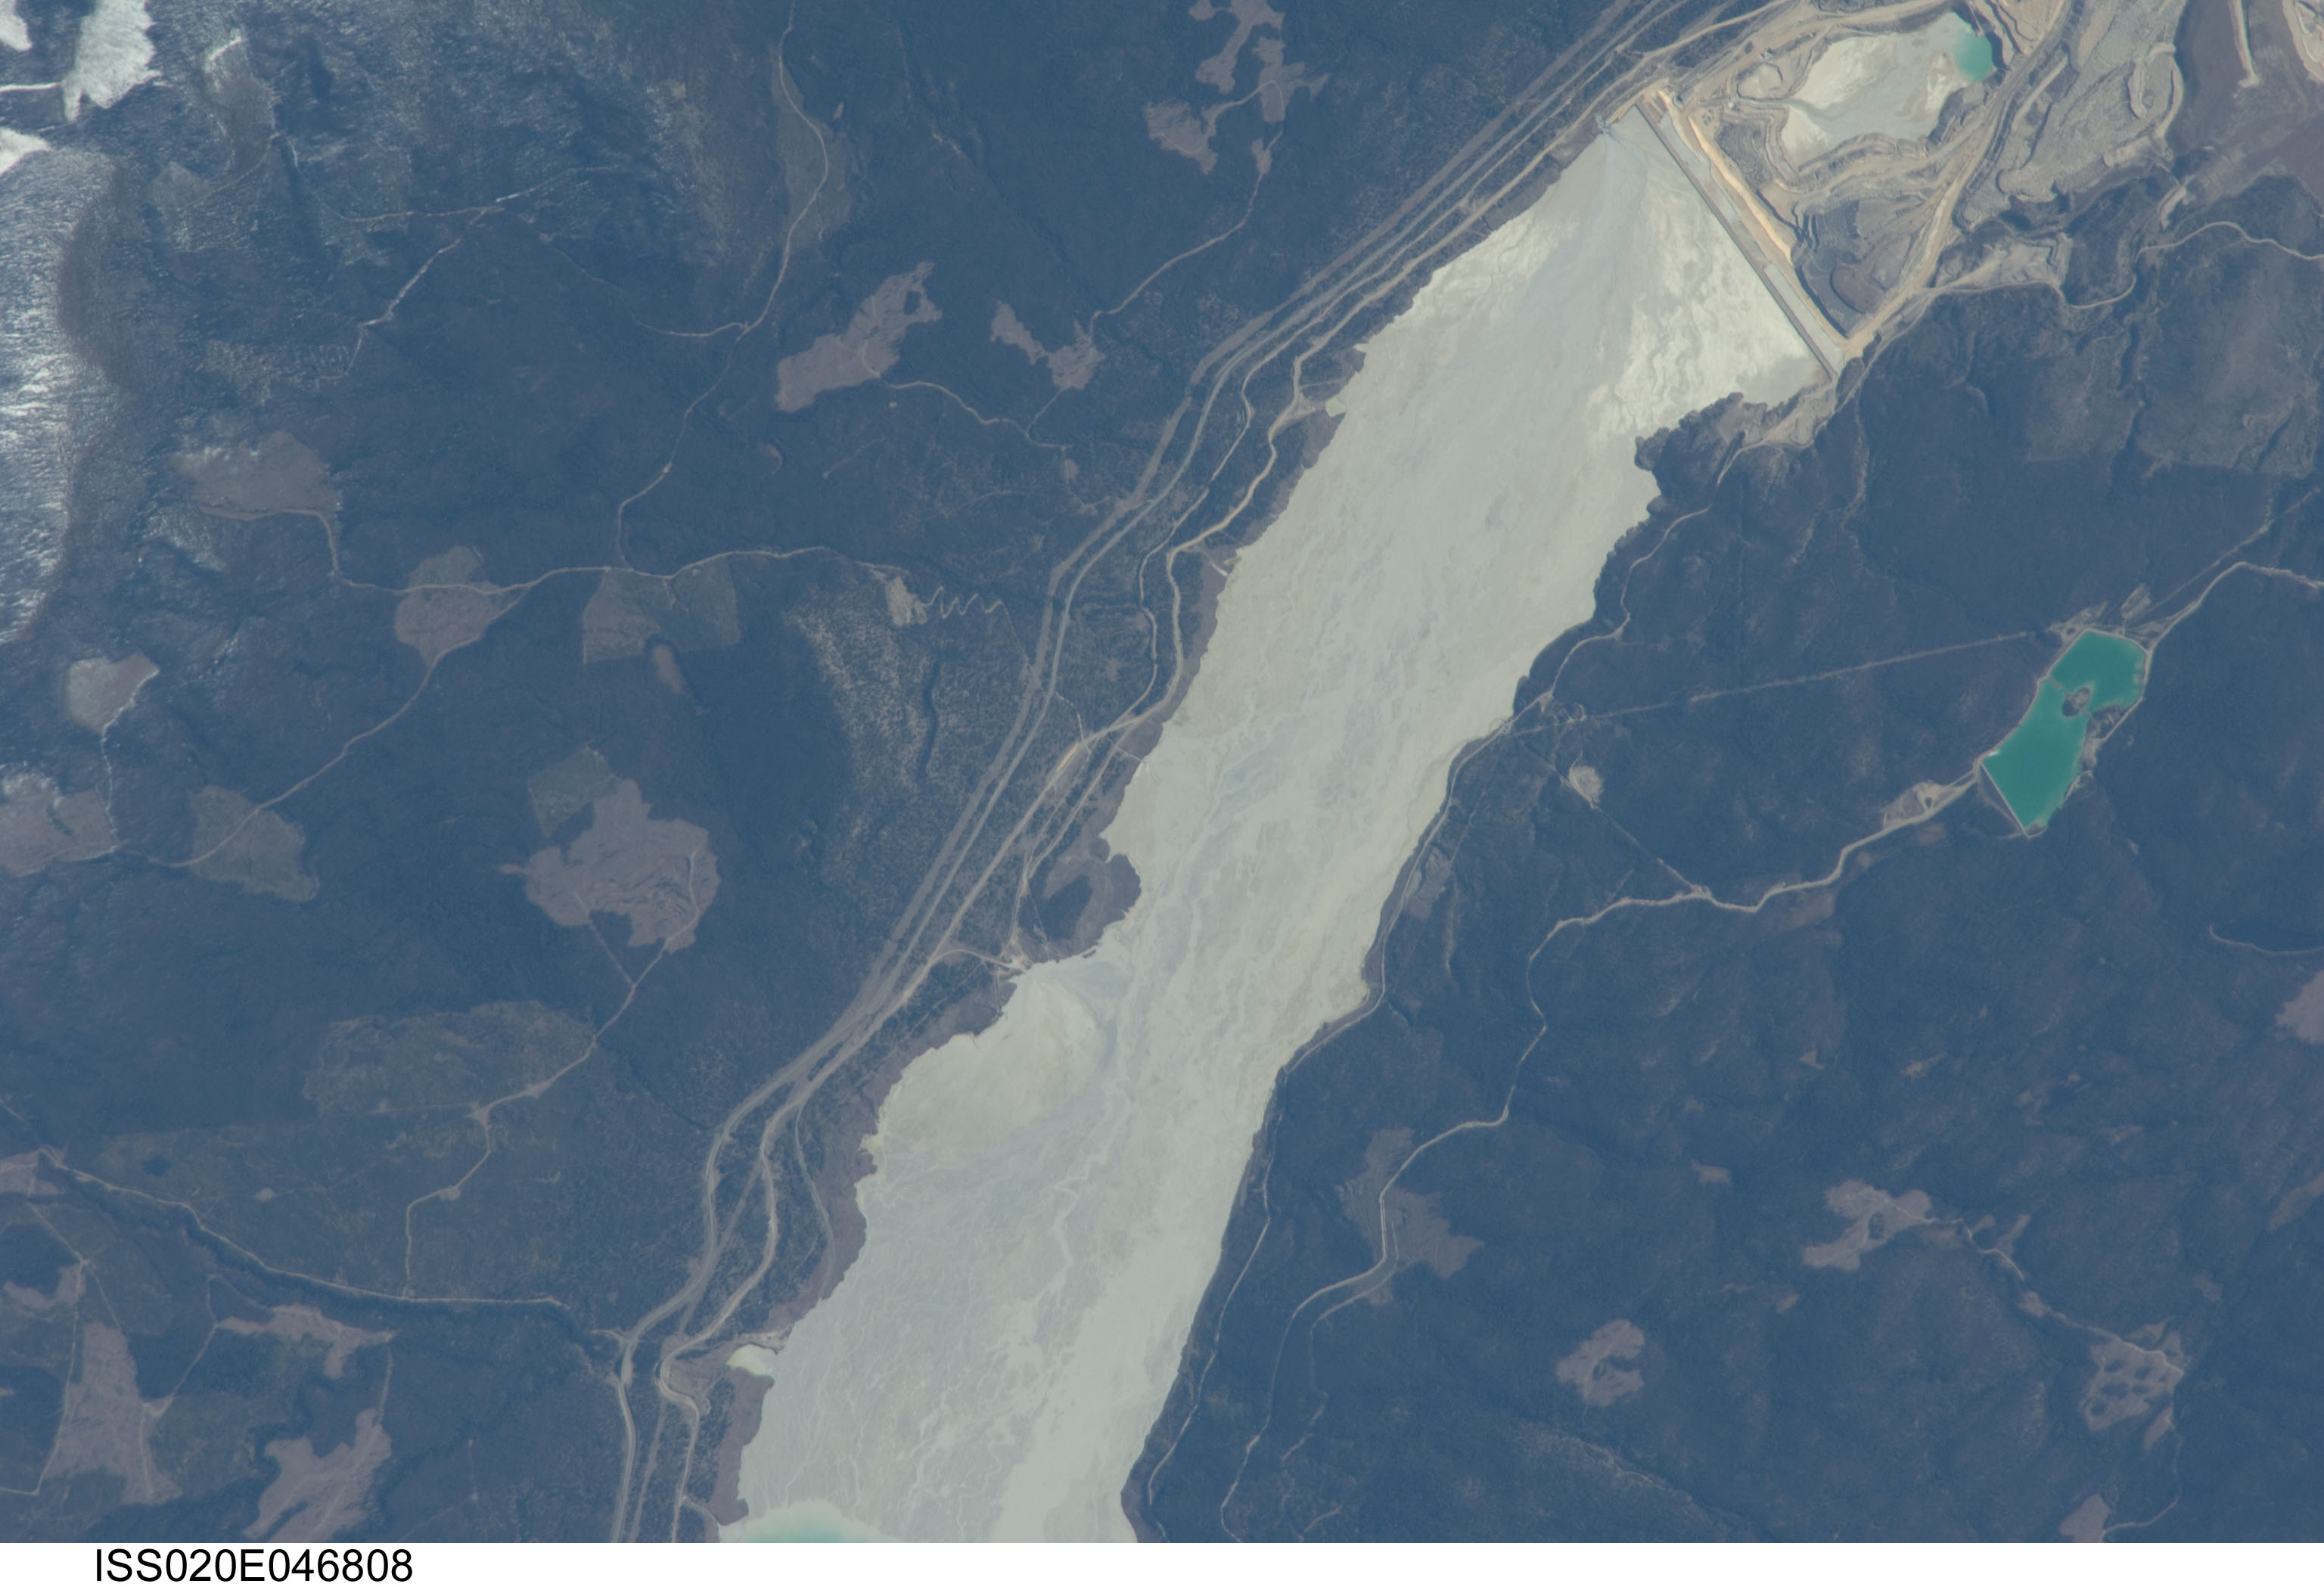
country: CANADA-BC
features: MINE, TAILINGS POND, FOREST, ROADS
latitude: 50.5
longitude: -121.1
